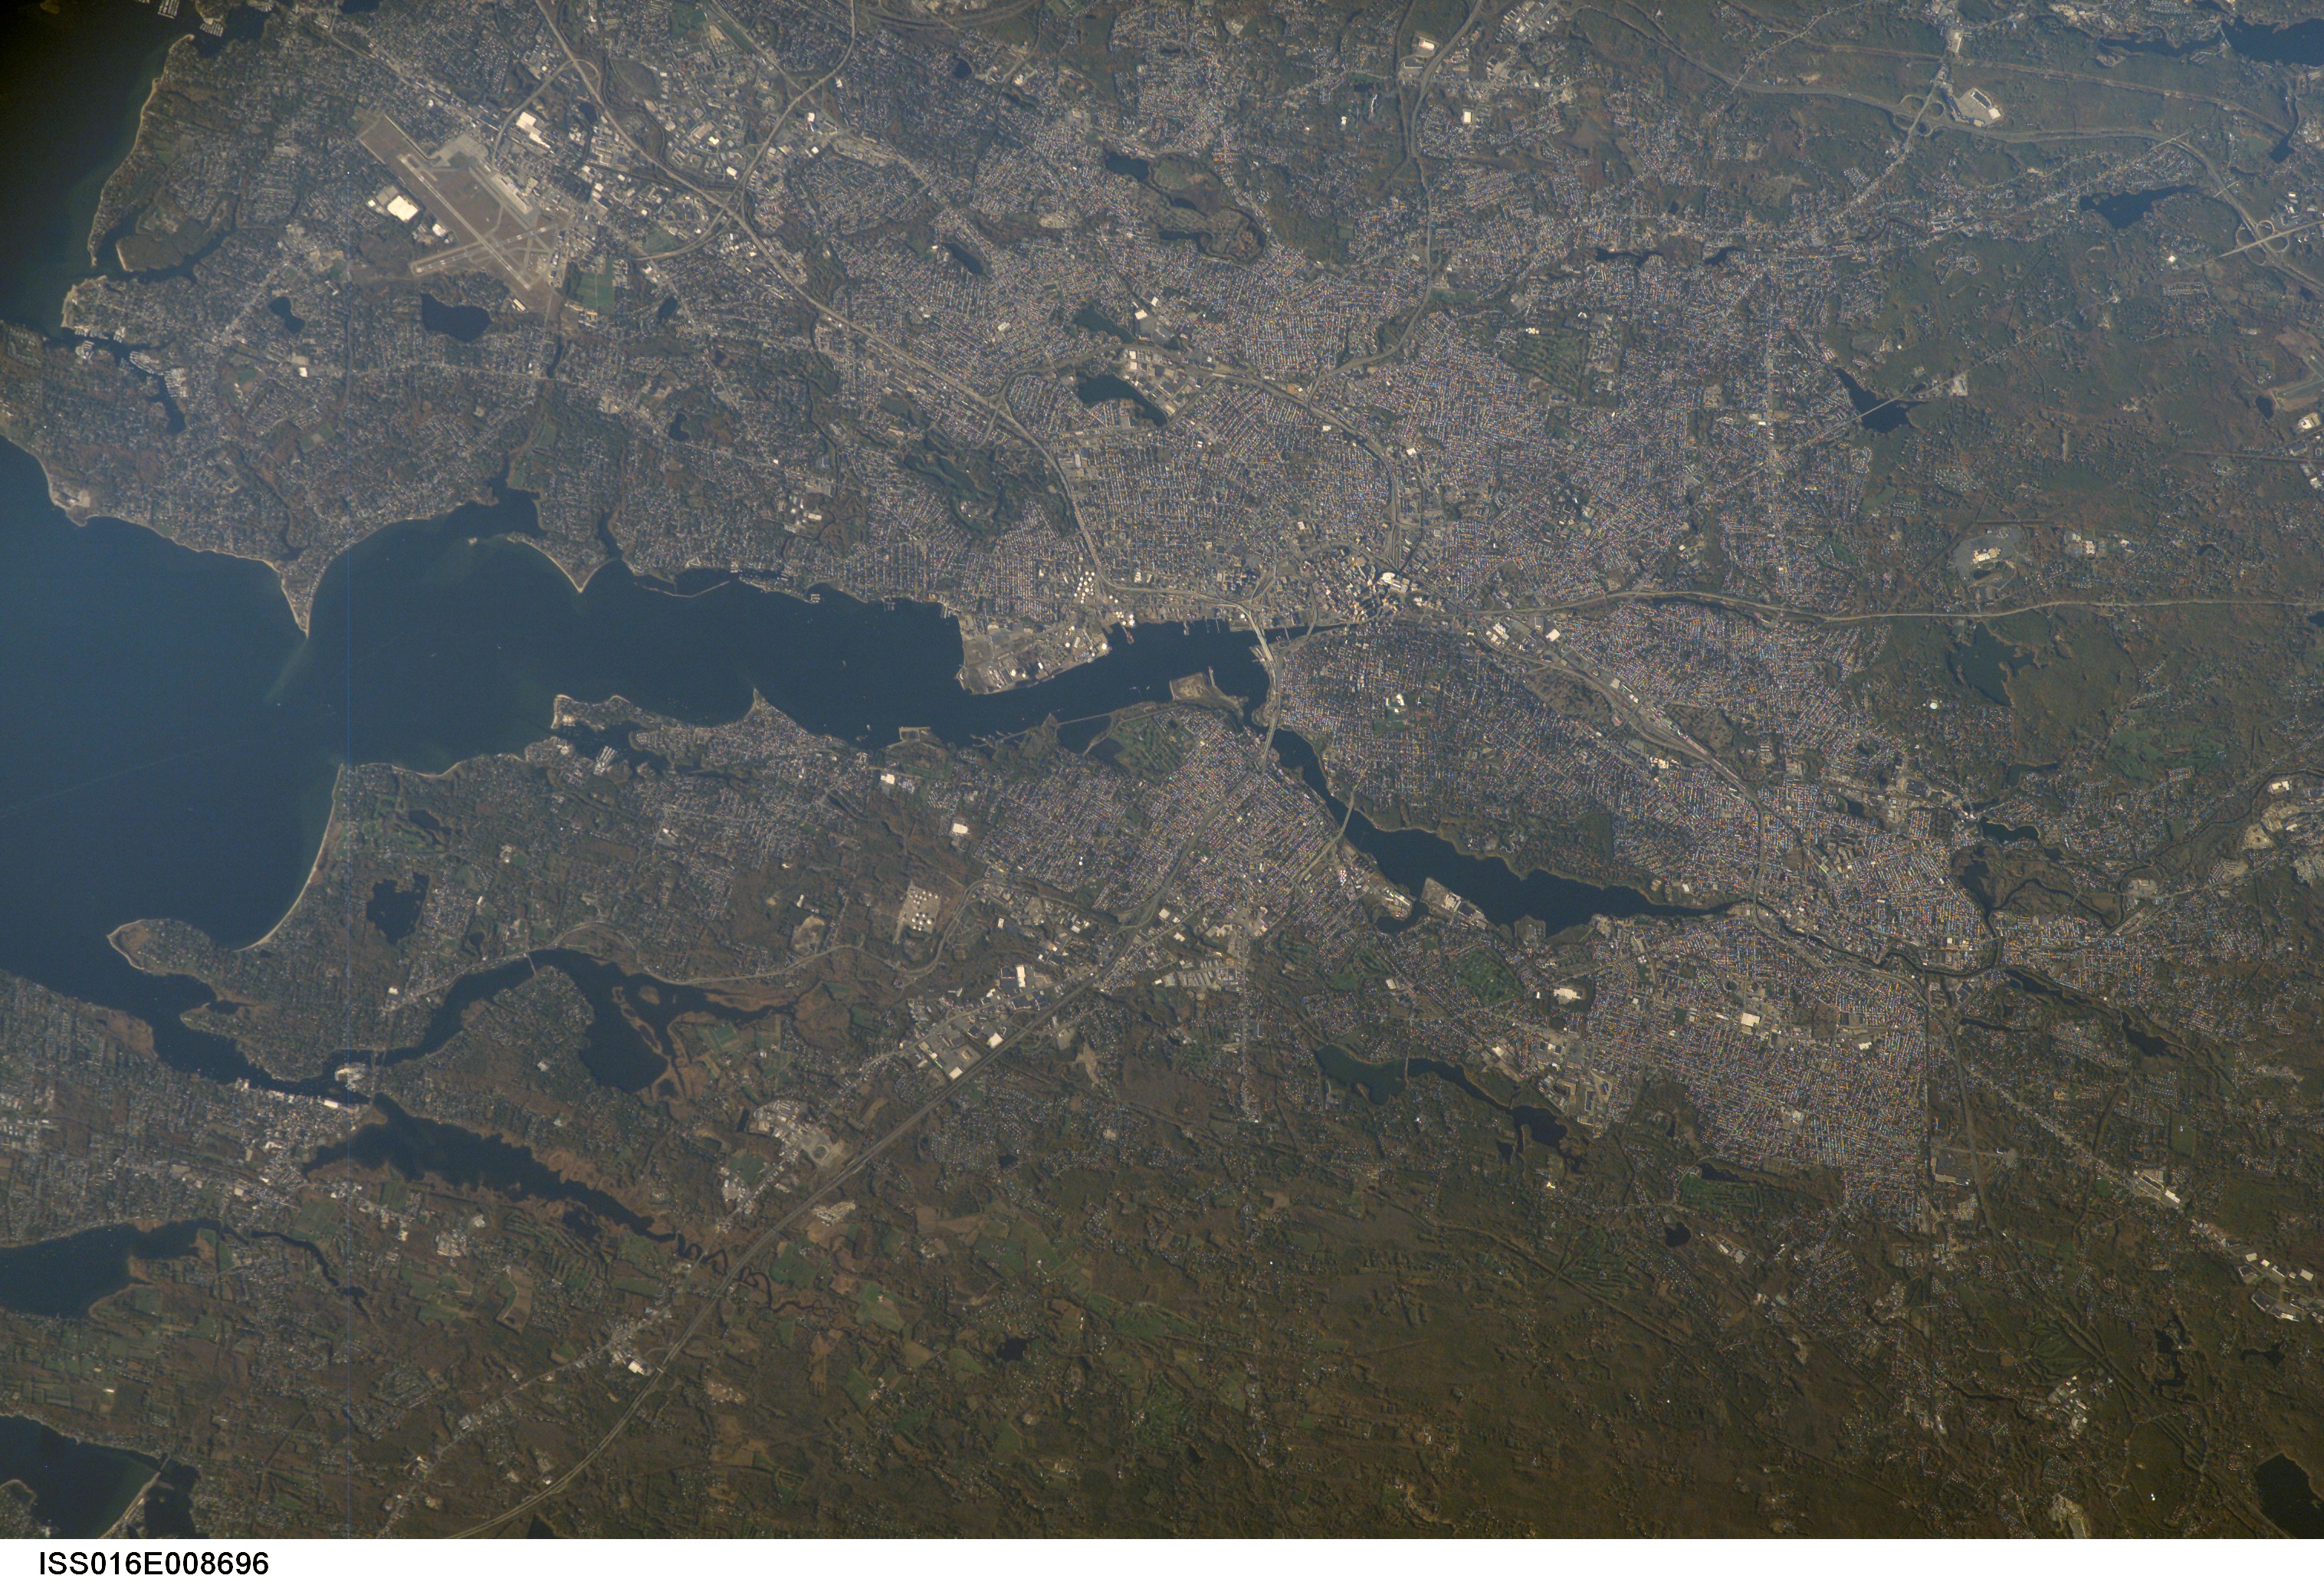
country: USA-RHODE ISLAND
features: PAN-PROVIDENCE, PROVIDENCE R.
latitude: 41.8
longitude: -71.4
